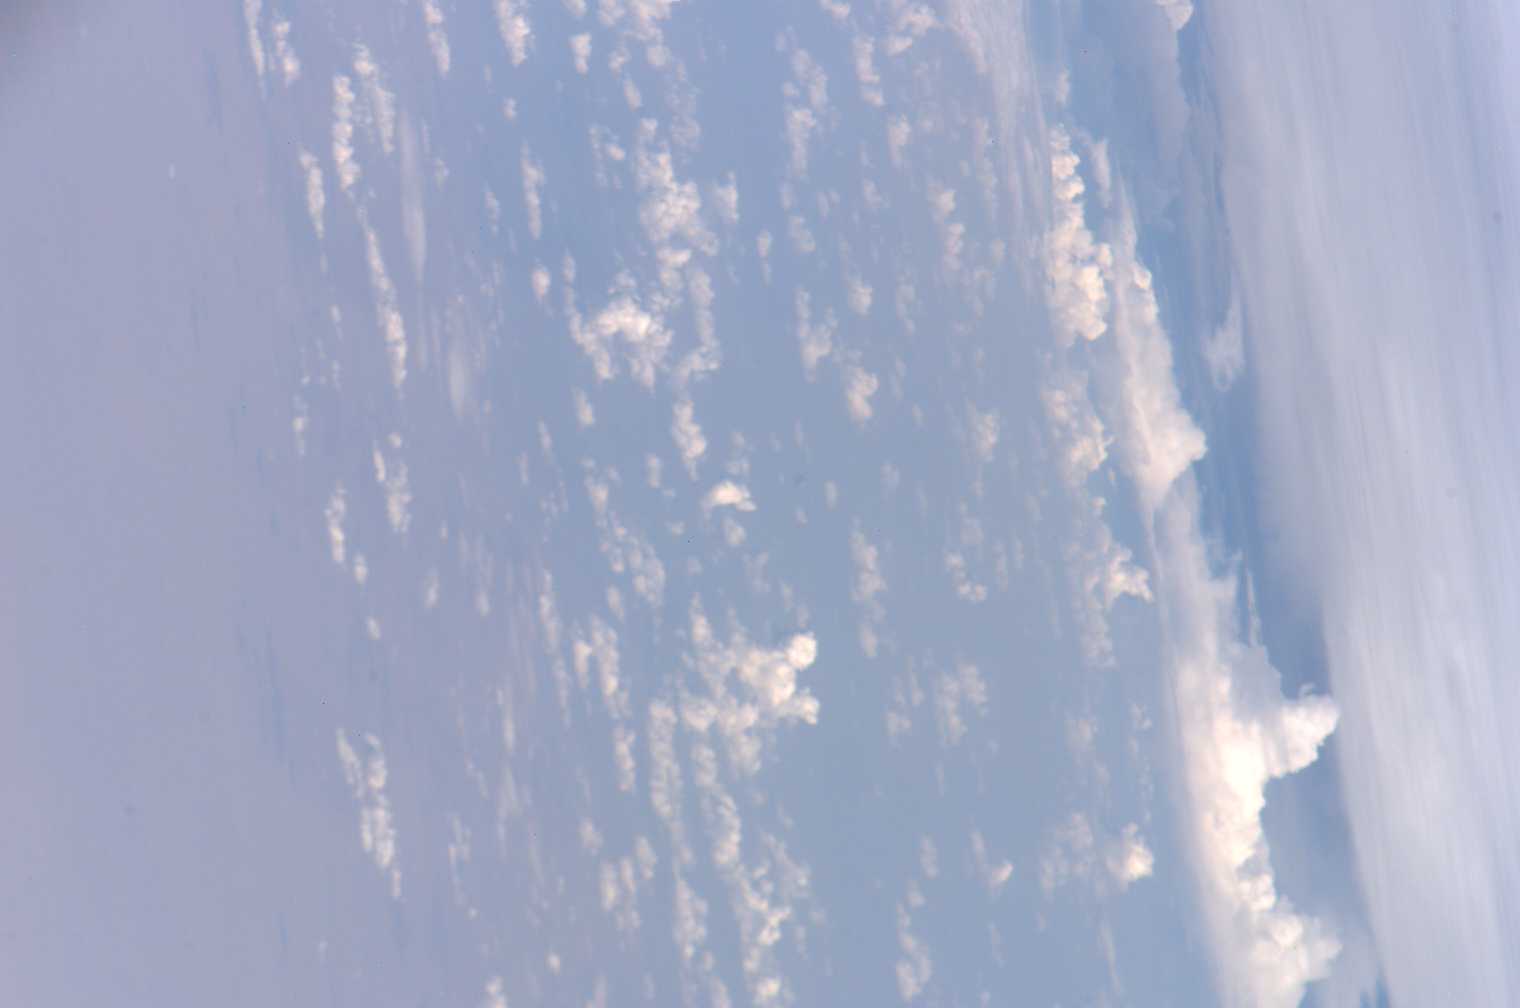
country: AFRICA
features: MULTILAYERED CLOUD FORMS
